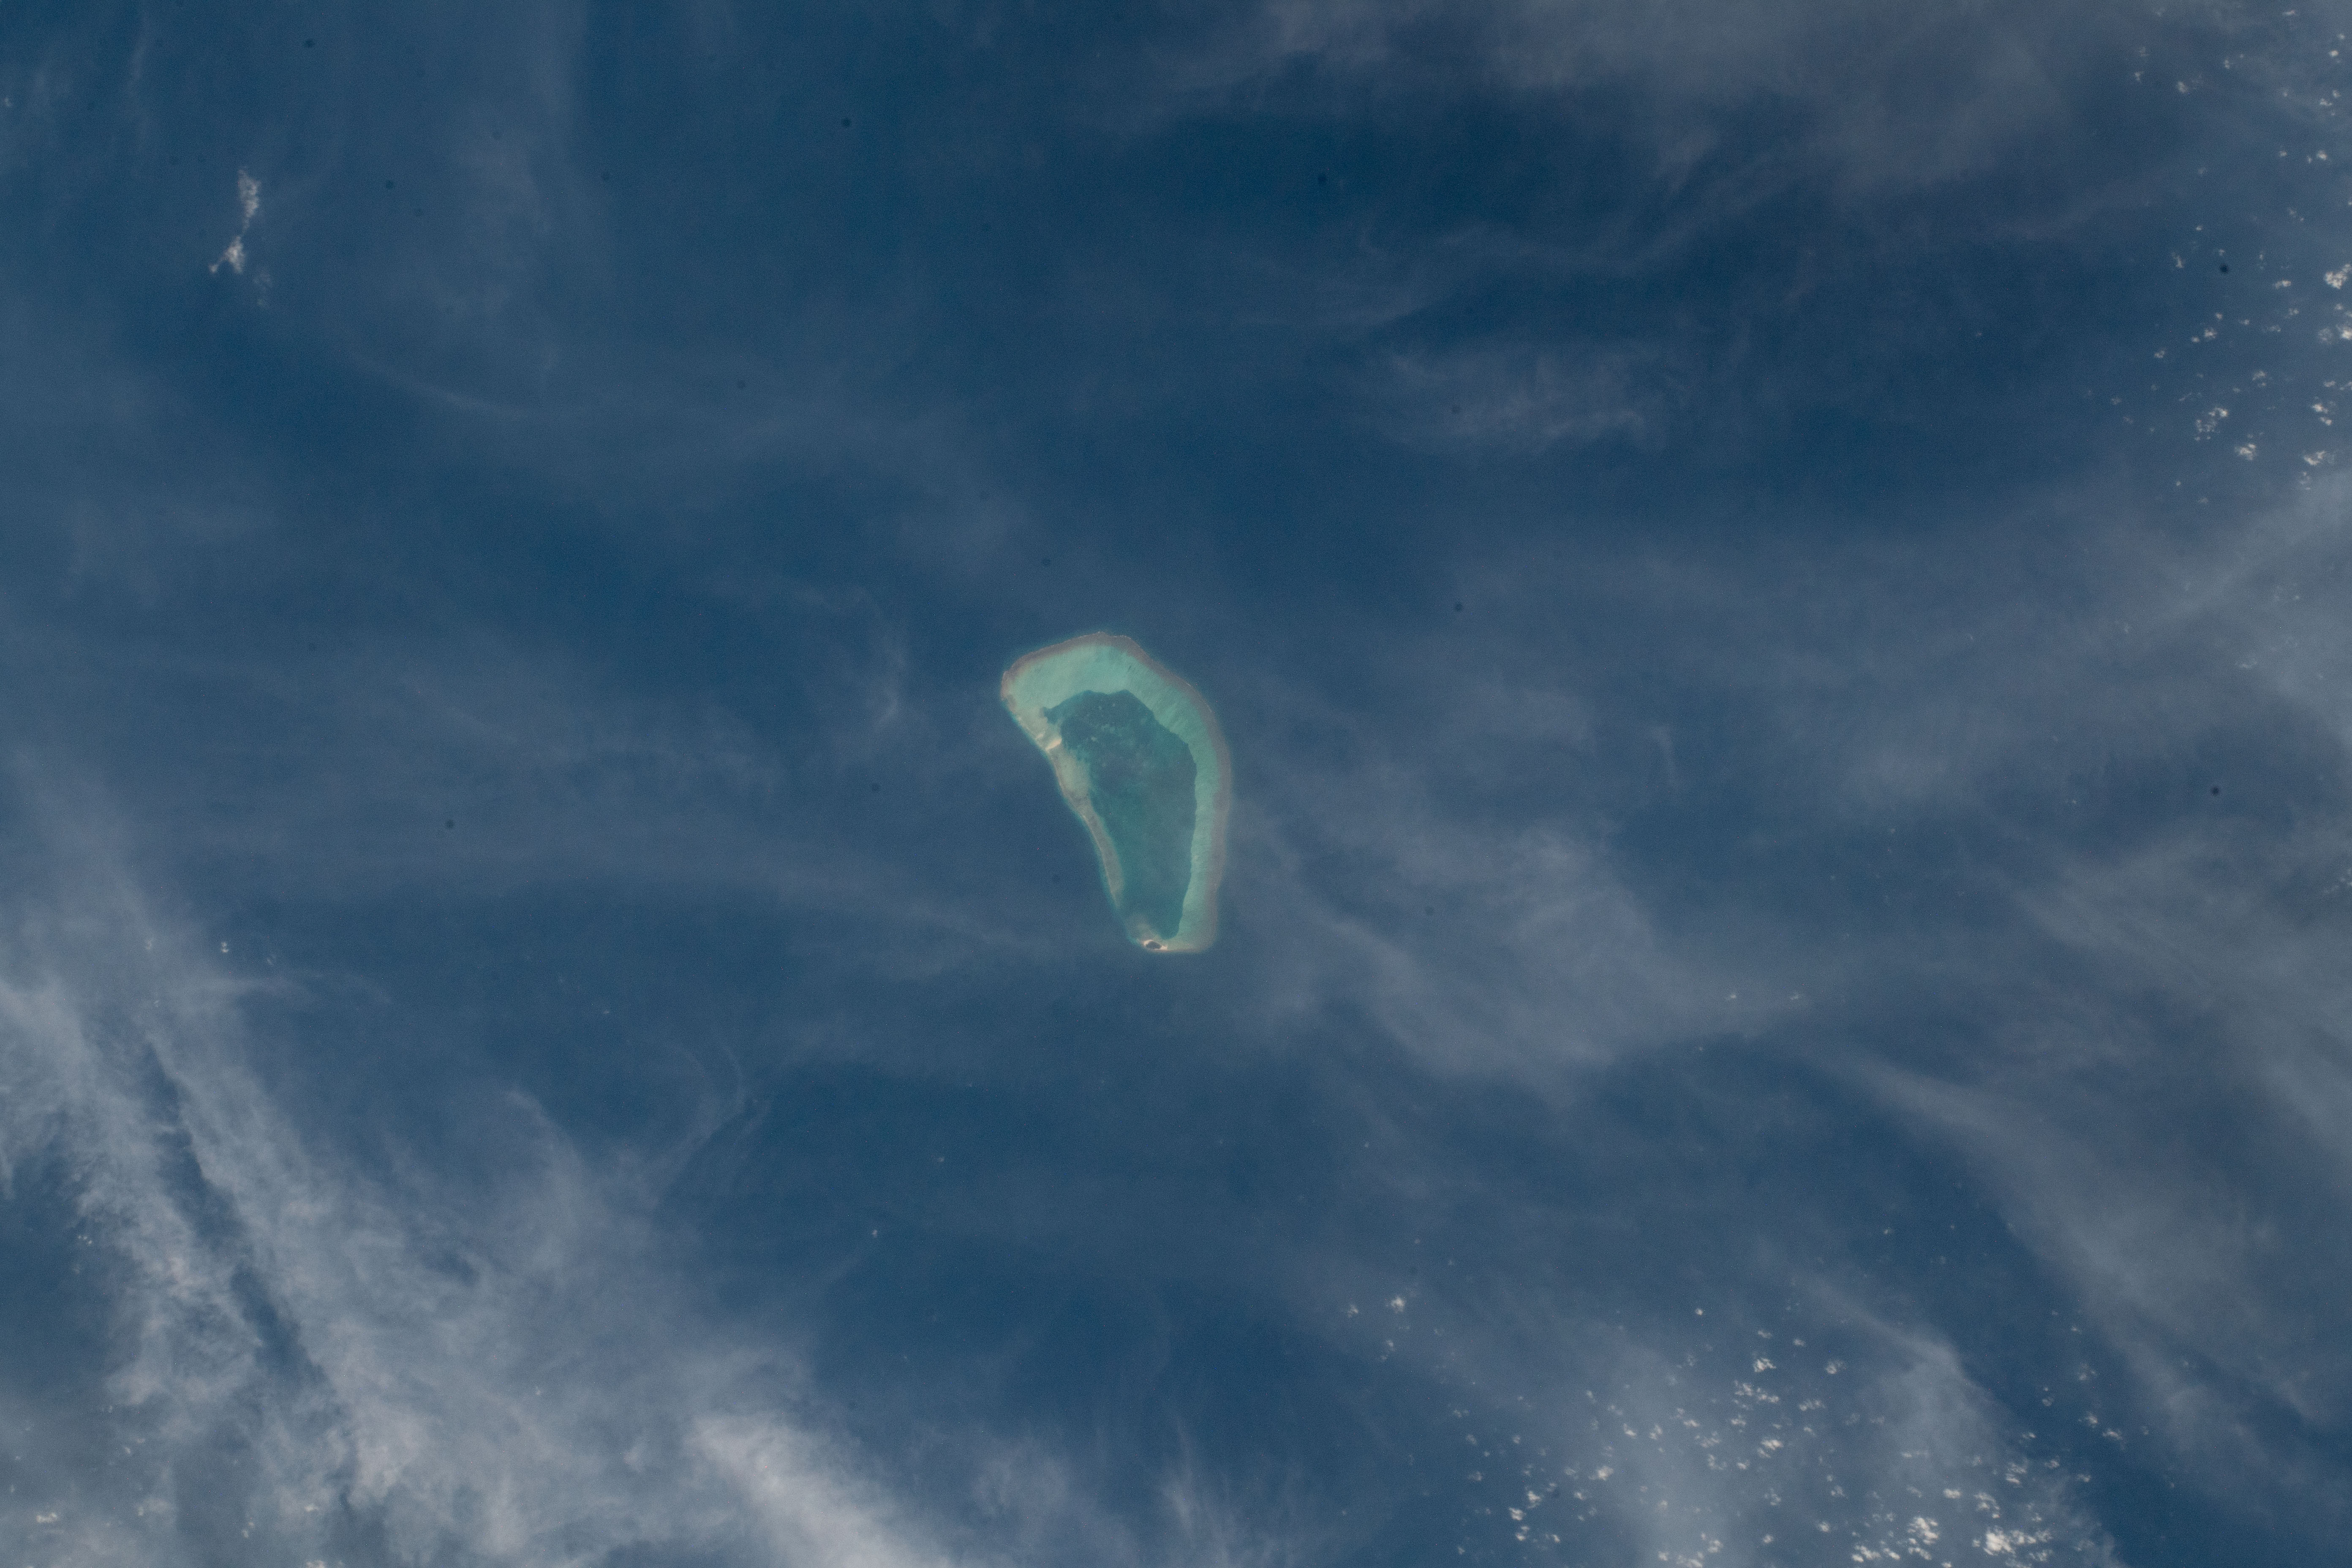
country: LAKSHADWEEP ISLANDS
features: ARABIAN SEA, BITRA
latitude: 11.6
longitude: 72.1
